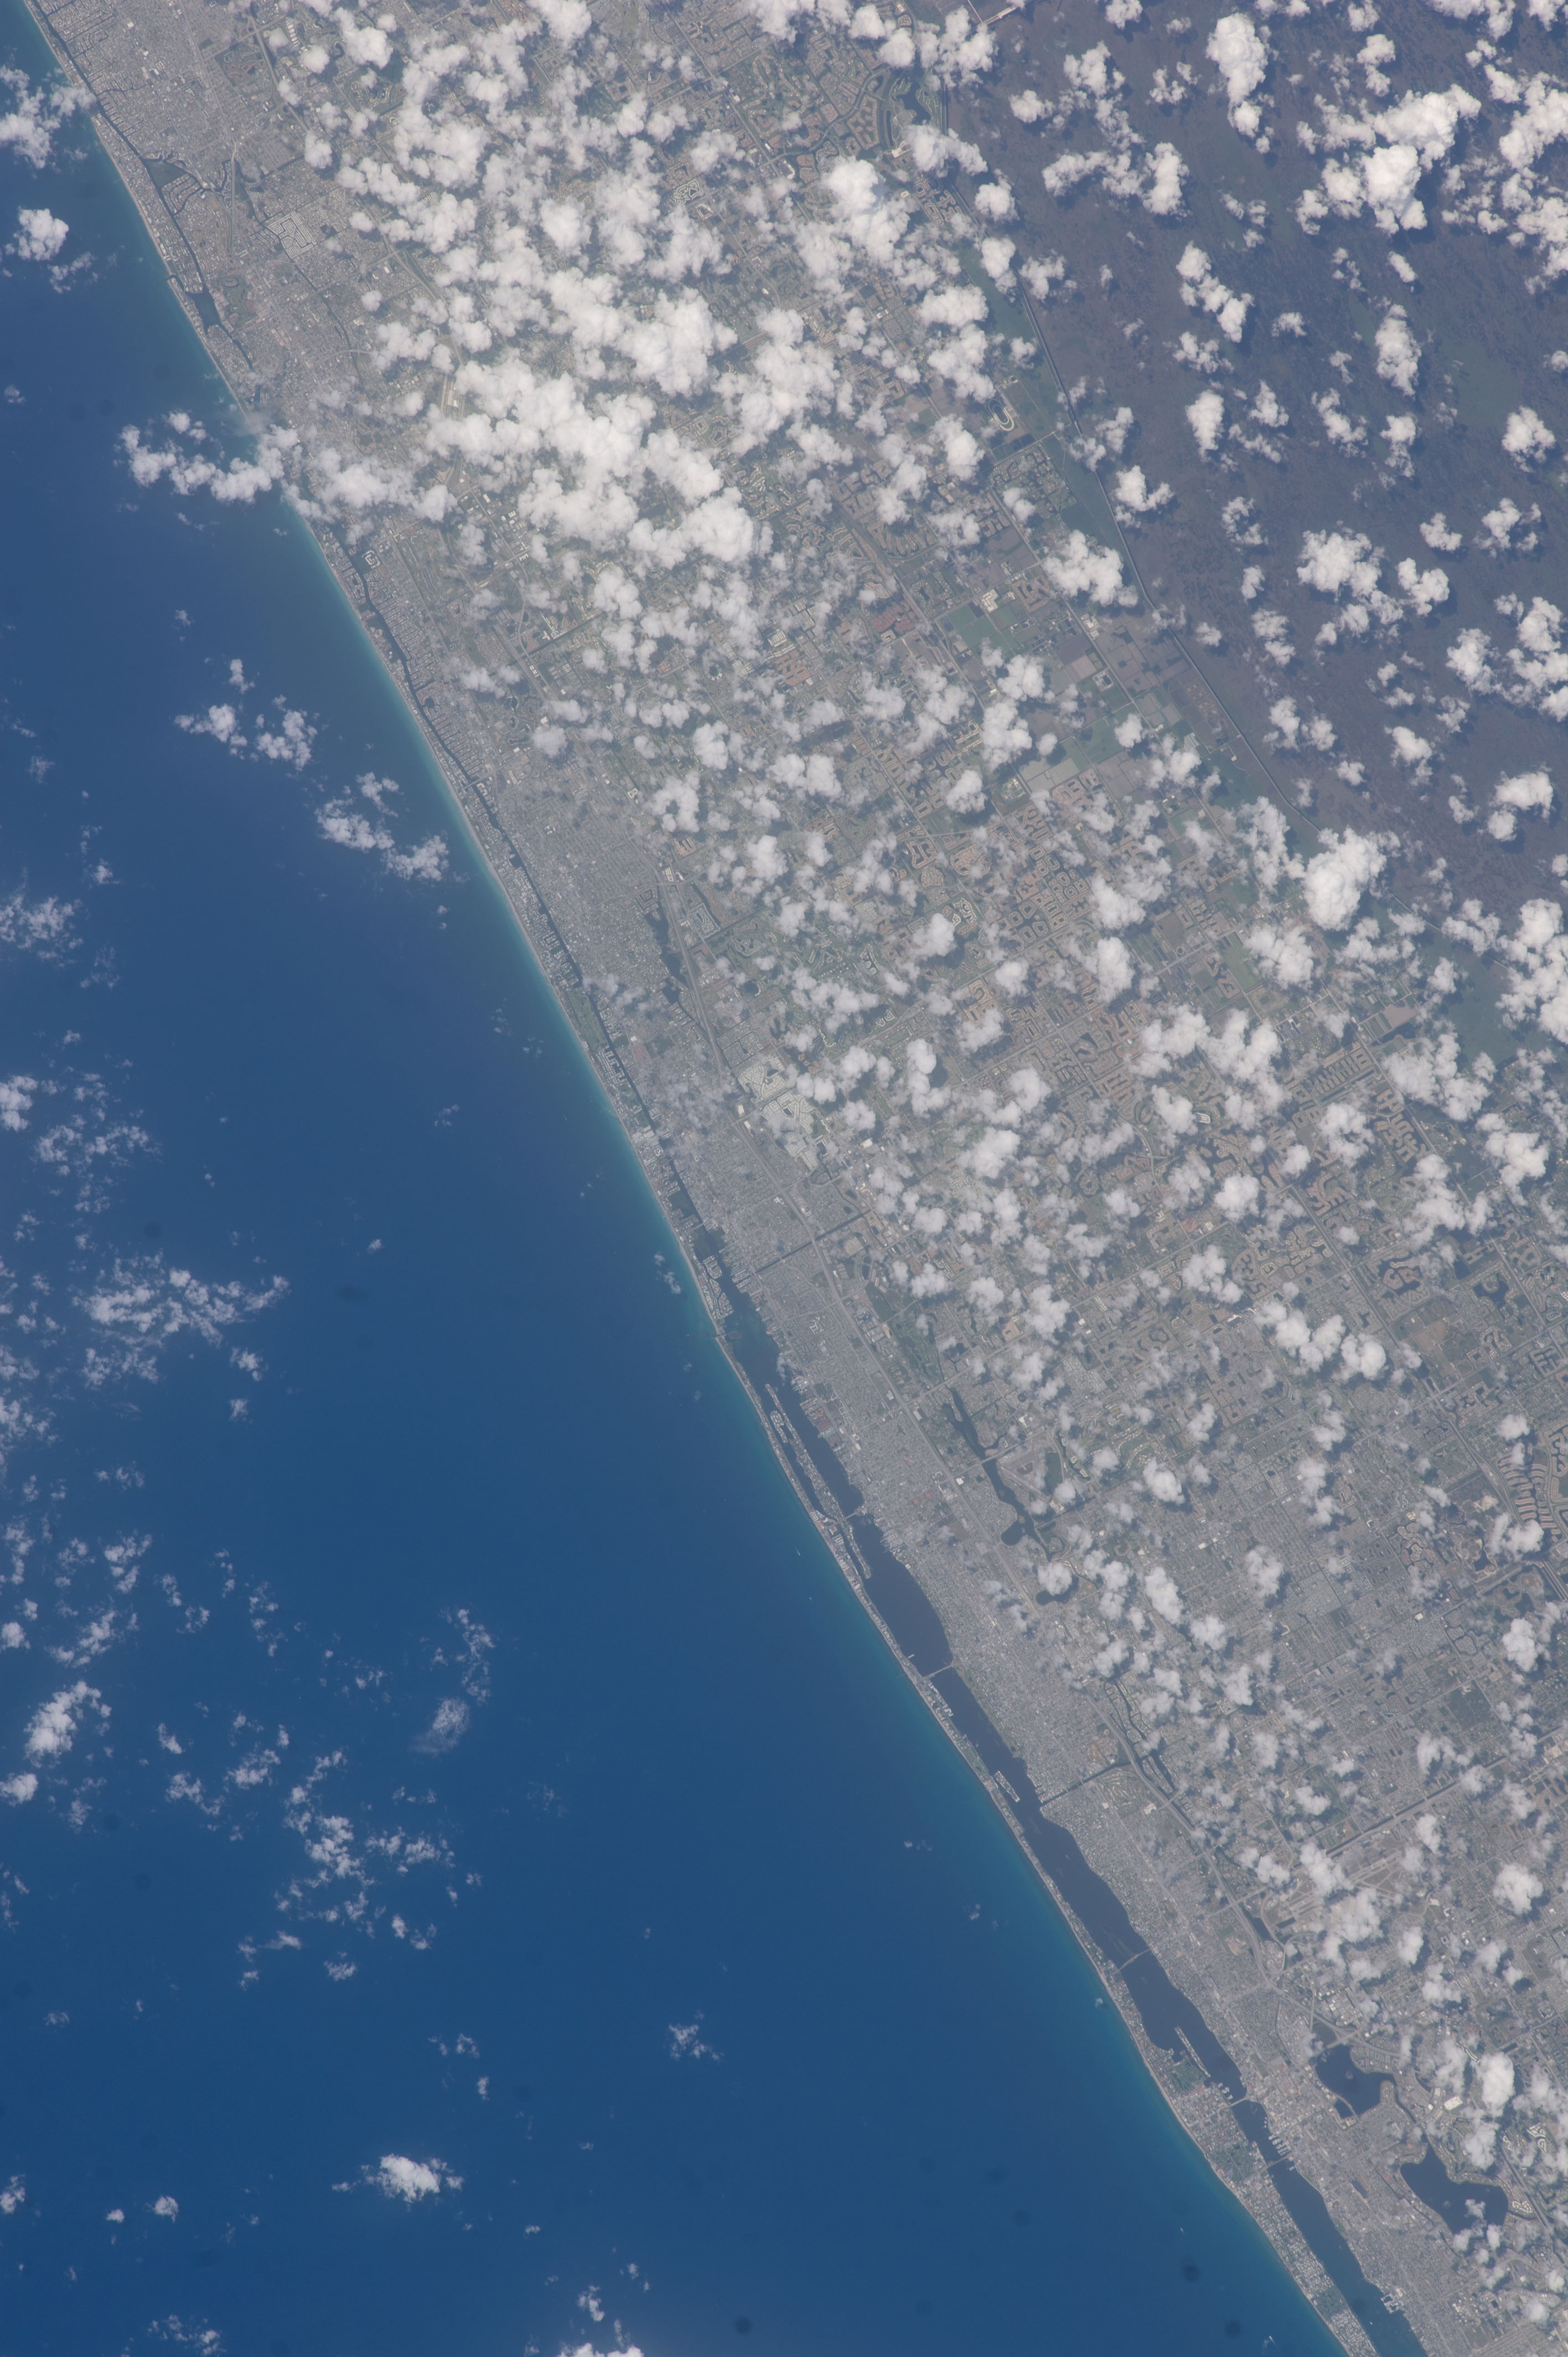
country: USA-FLORIDA
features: COAST, WEST PALM BEACH, ATLANTIC OCEAN, STAZZULLA MARSH, BOYNTO BEACH, PALM BEACH
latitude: 26.5
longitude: -80.1
